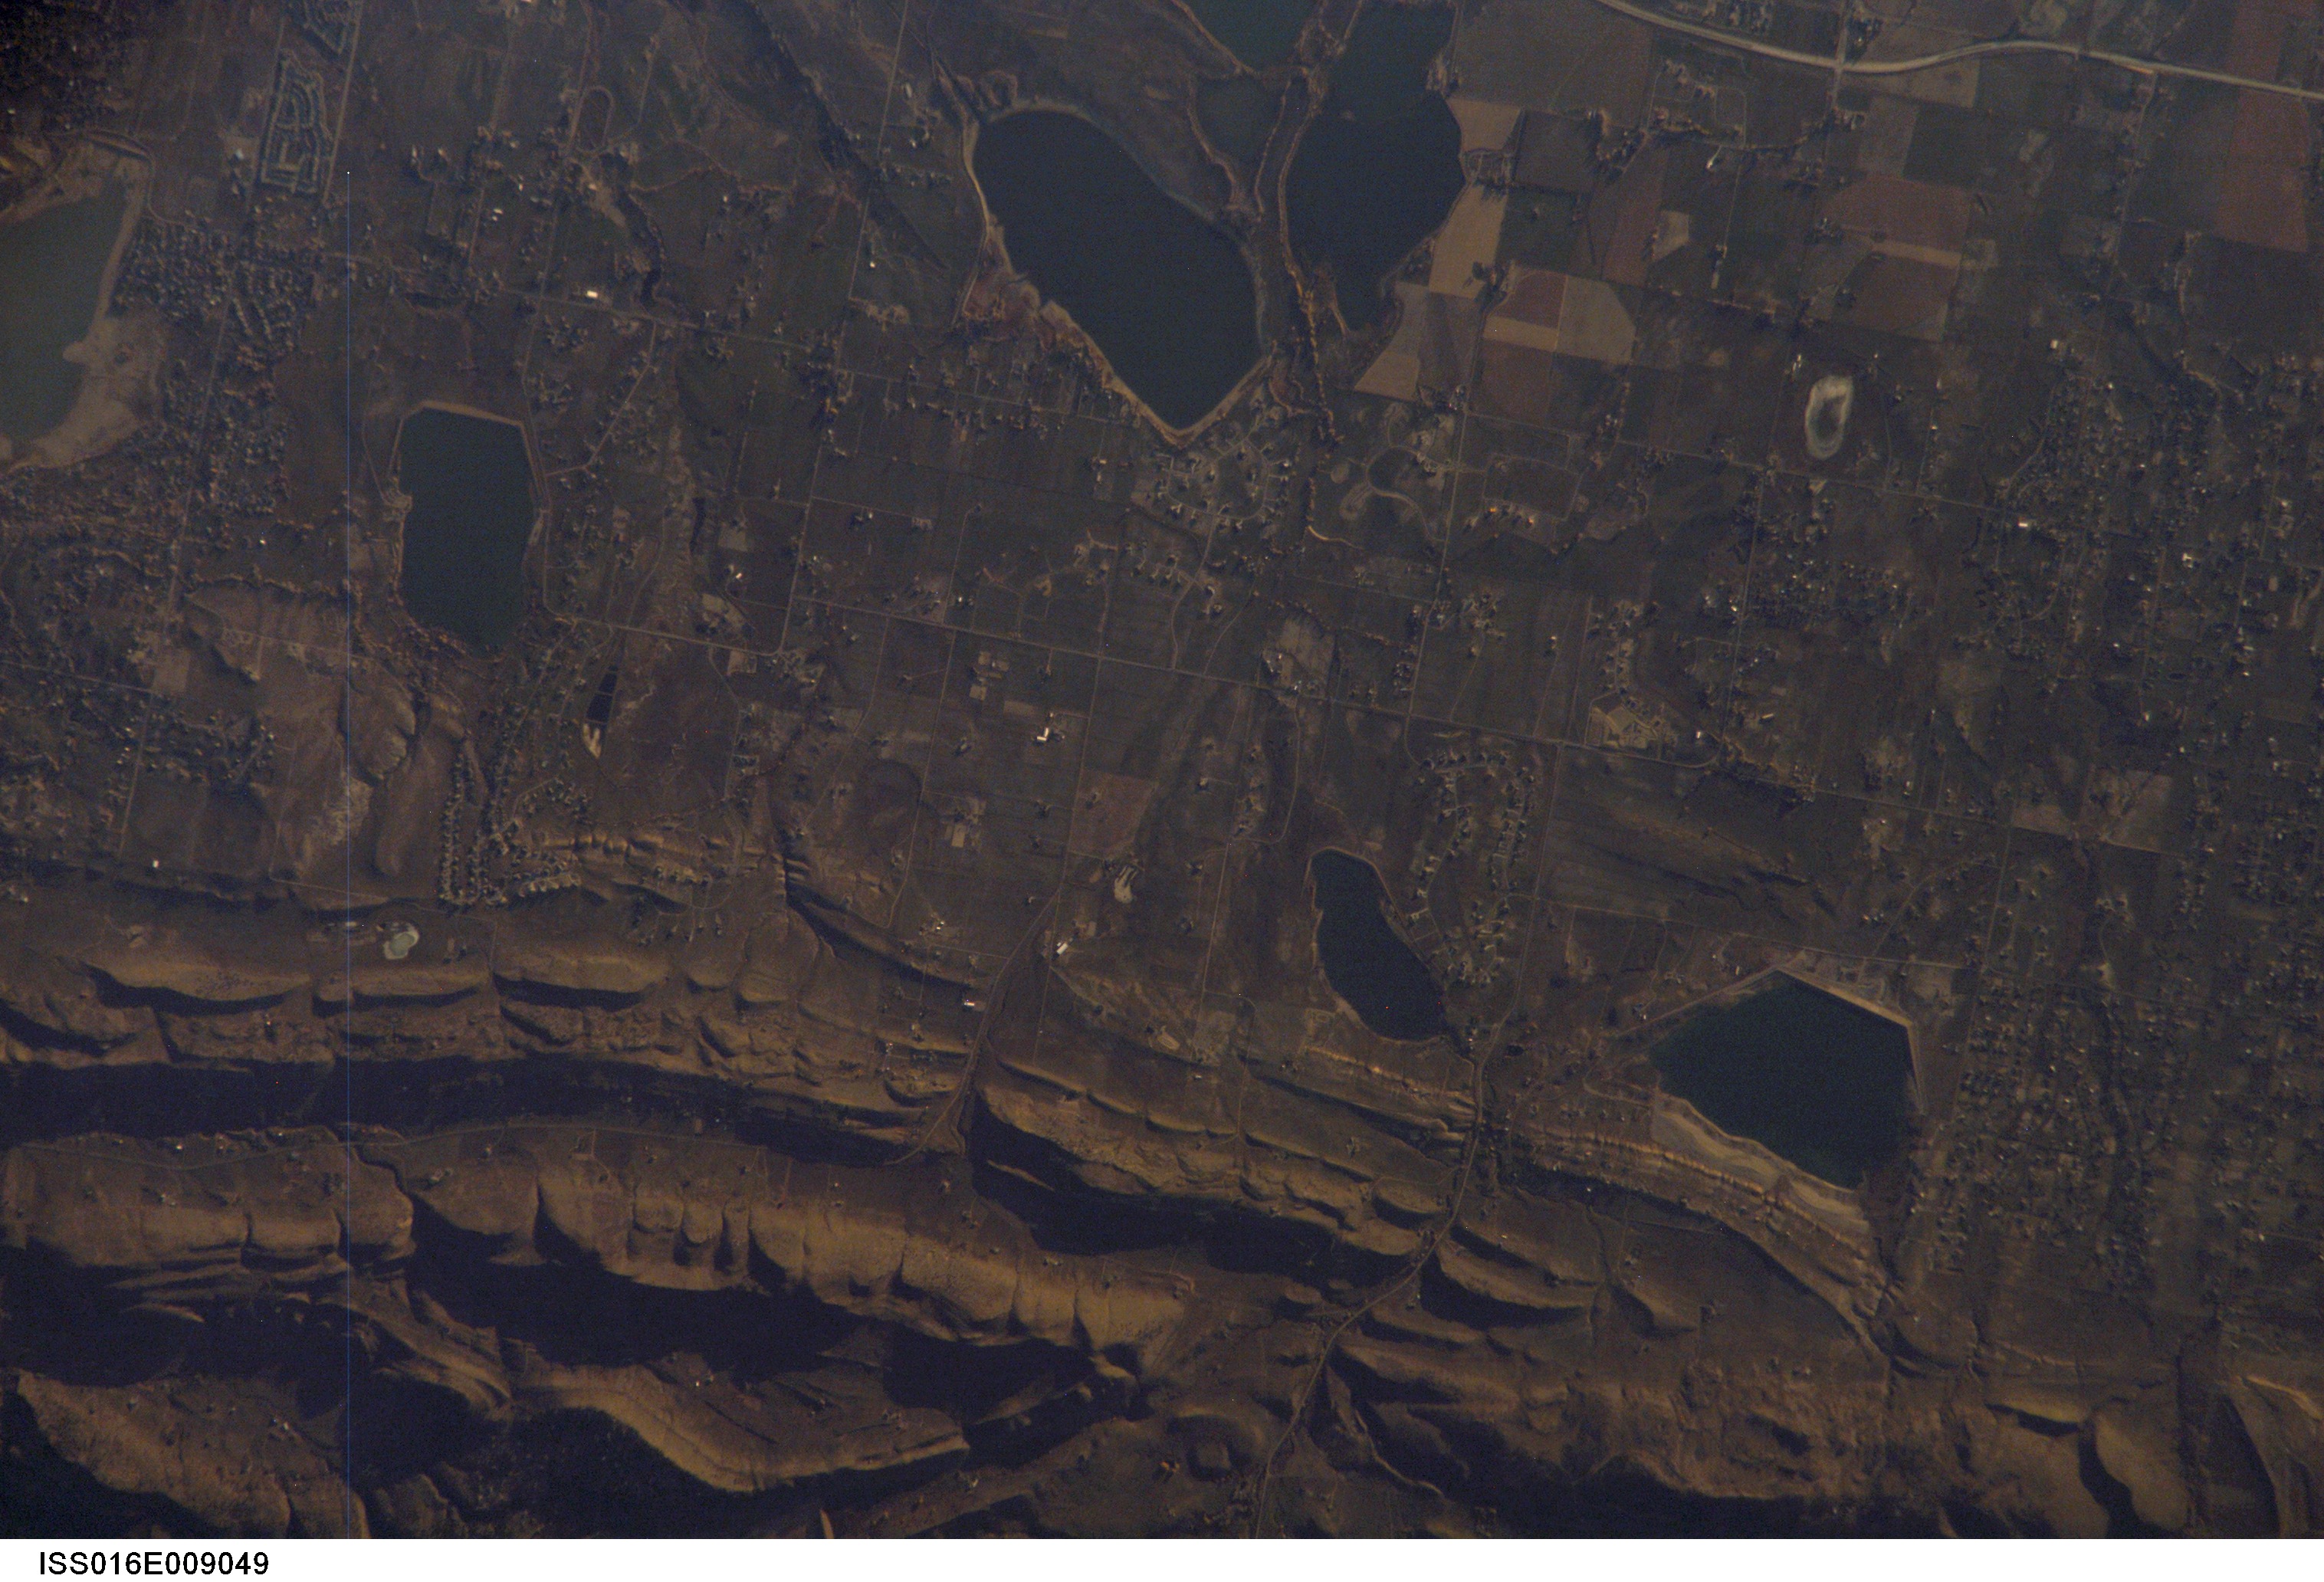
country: USA-COLORADO
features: RIDGES, RESERVOIRS, ROADS, AGR.
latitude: 40.3
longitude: -105.2
